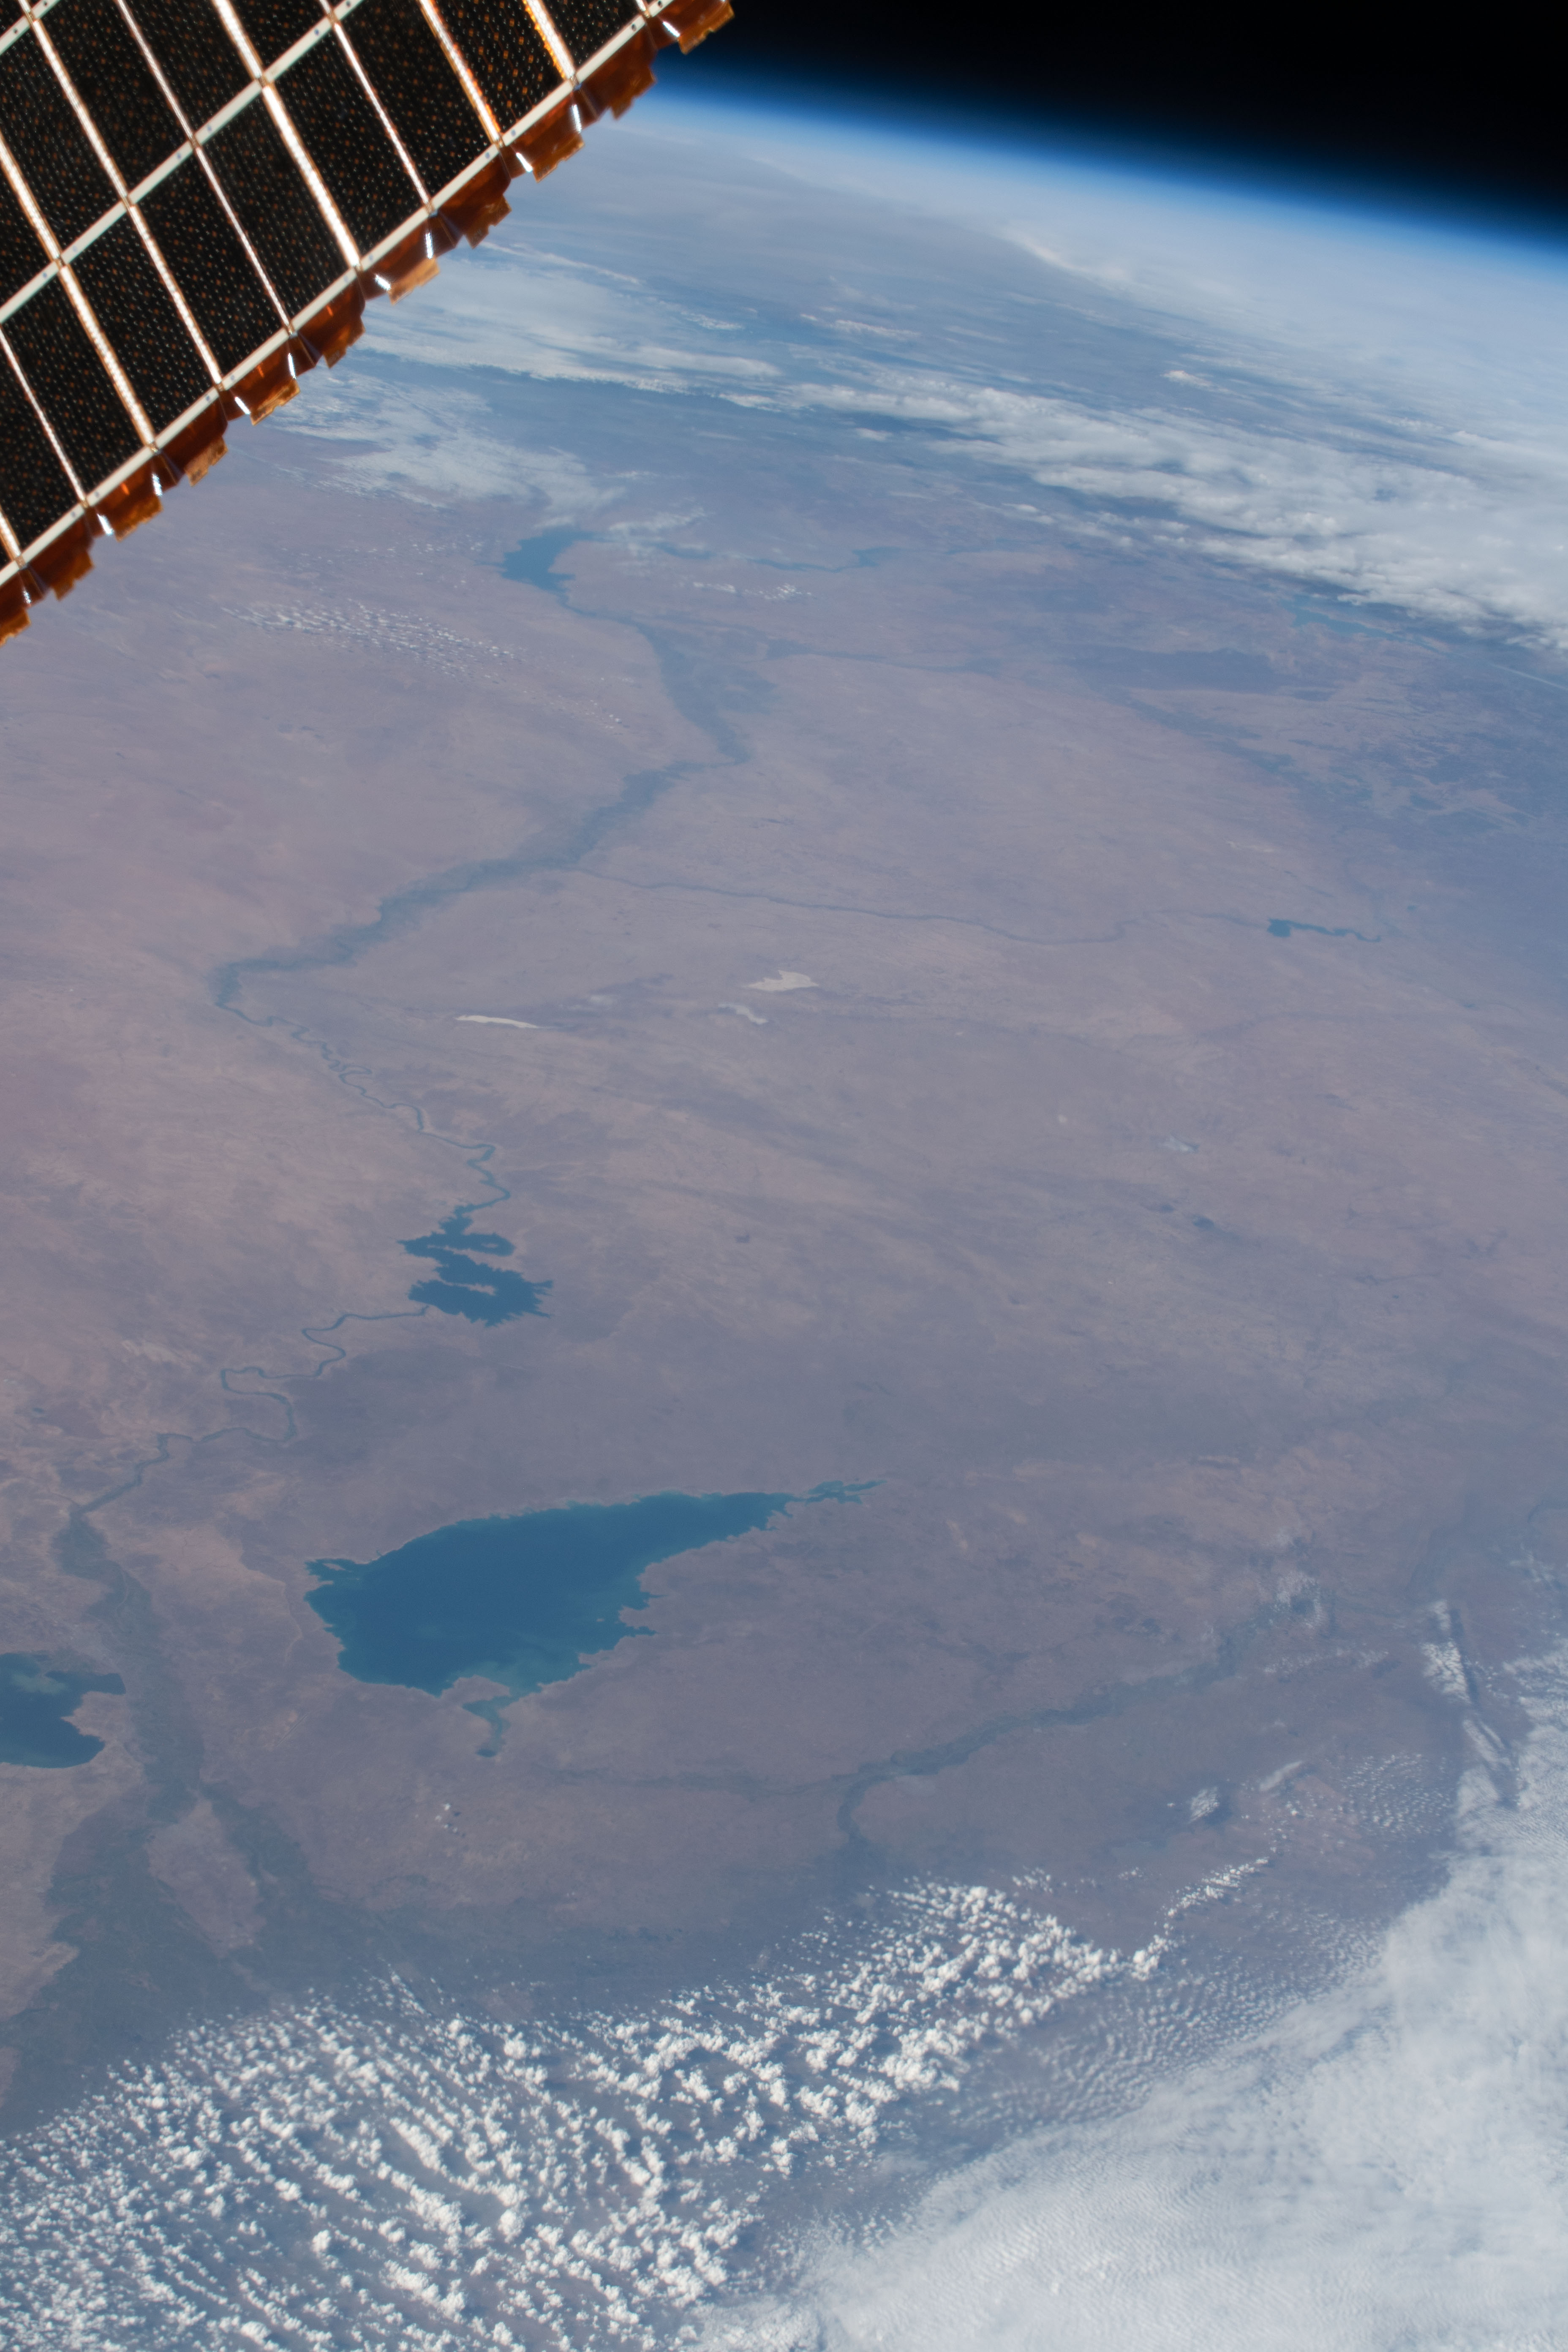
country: IRAQ
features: THERTHAT LAKE, HADITHAH DAM LAKE, EUPHRATES
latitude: 35.1
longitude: 42.3
